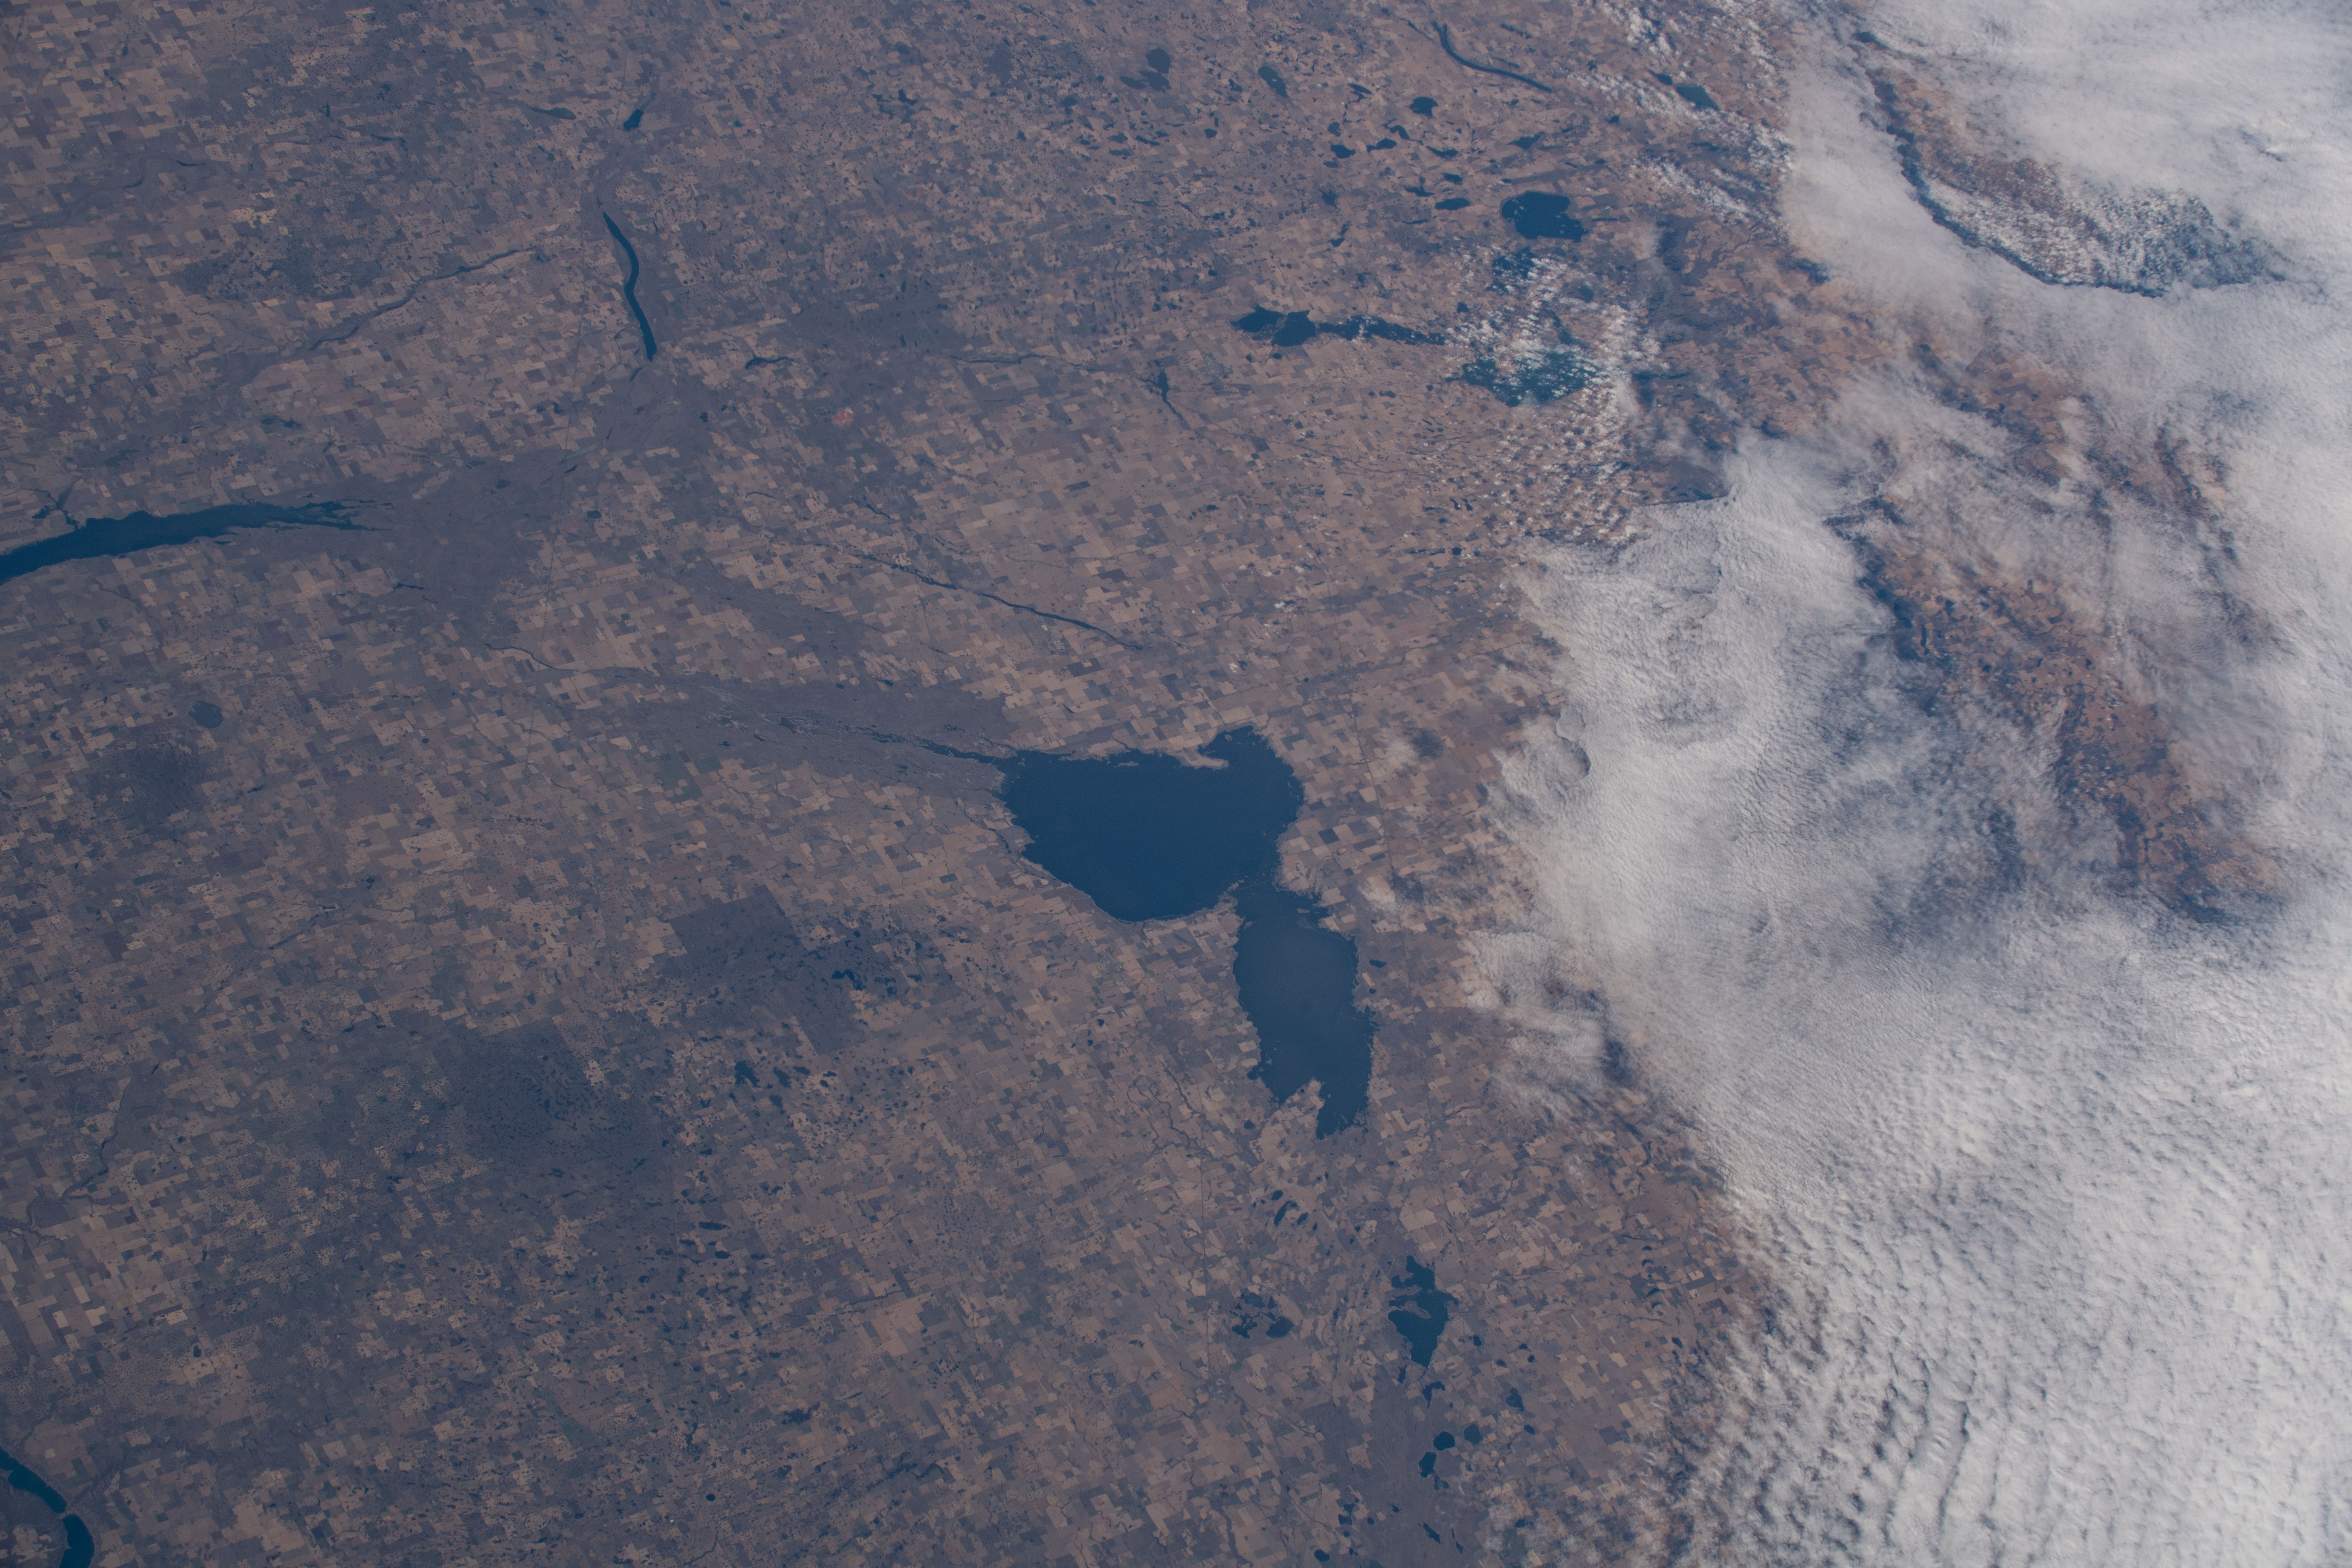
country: CANADA-S
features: LAST MOUNTAIN LAKE, QUILL LAKES, BIRD SANCTUARY
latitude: 51.9
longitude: -104.5
